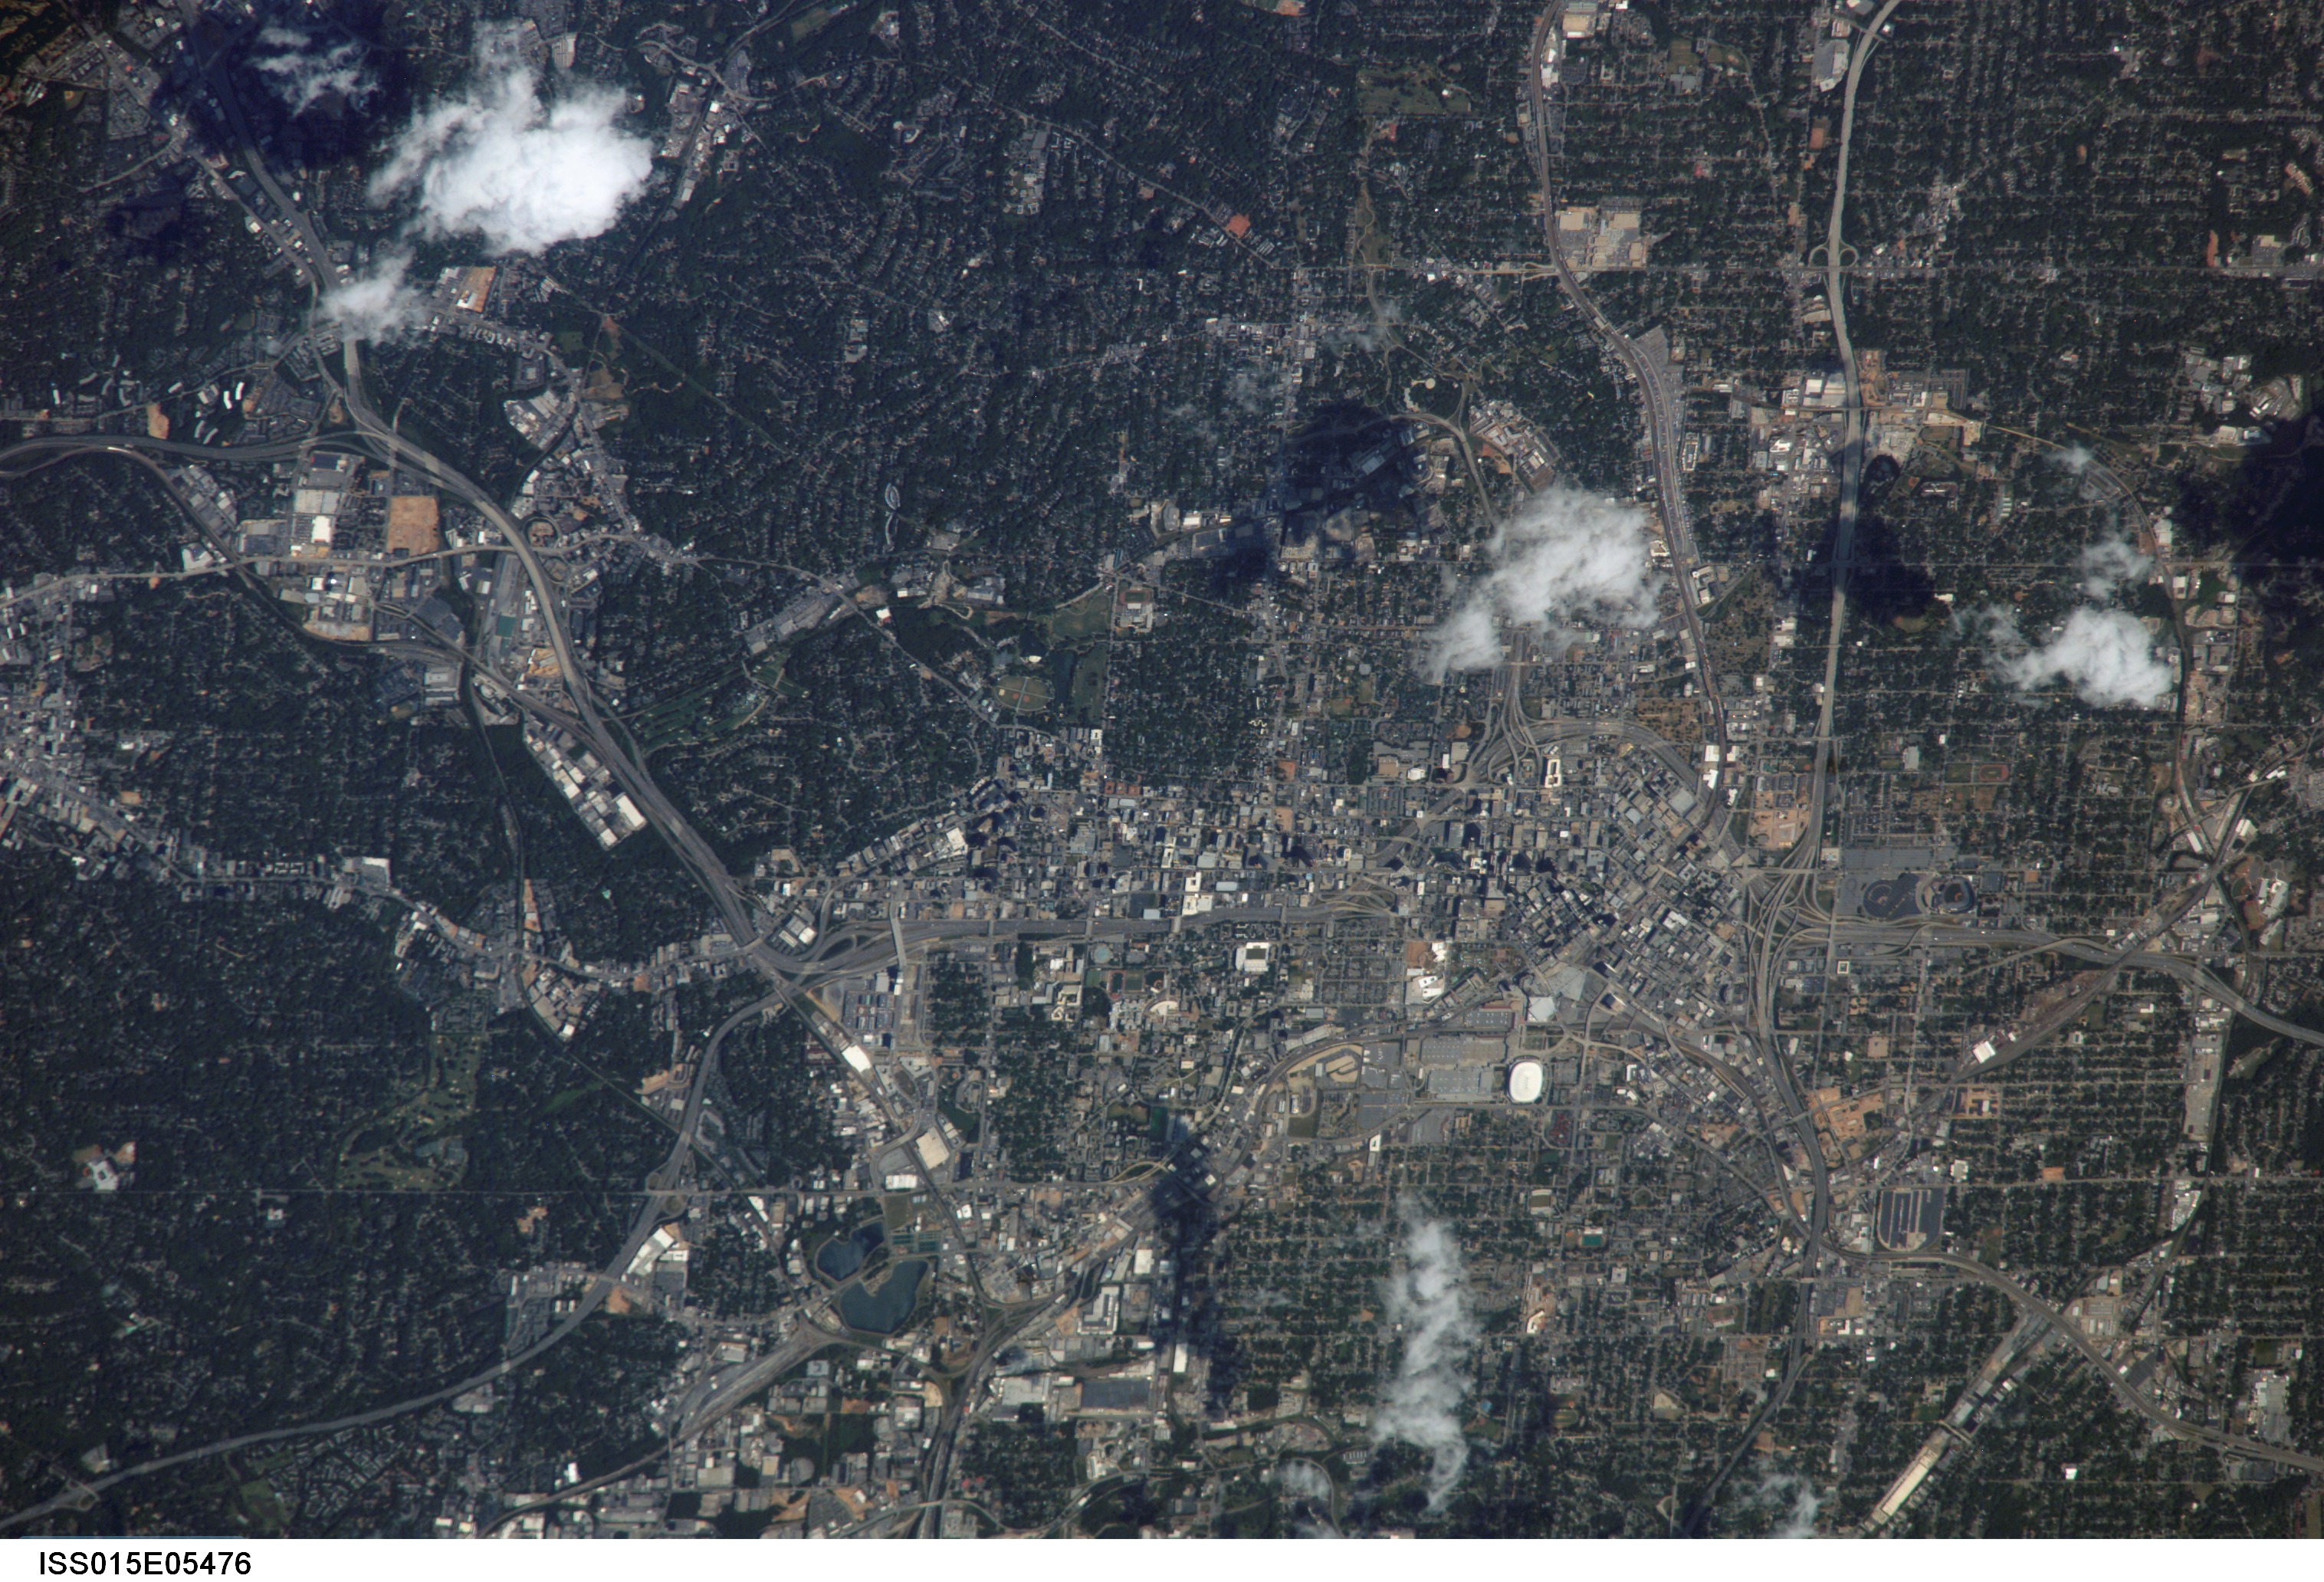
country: USA-GEORGIA
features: ATLANTA METRO AREA
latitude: 33.8
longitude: -84.4
